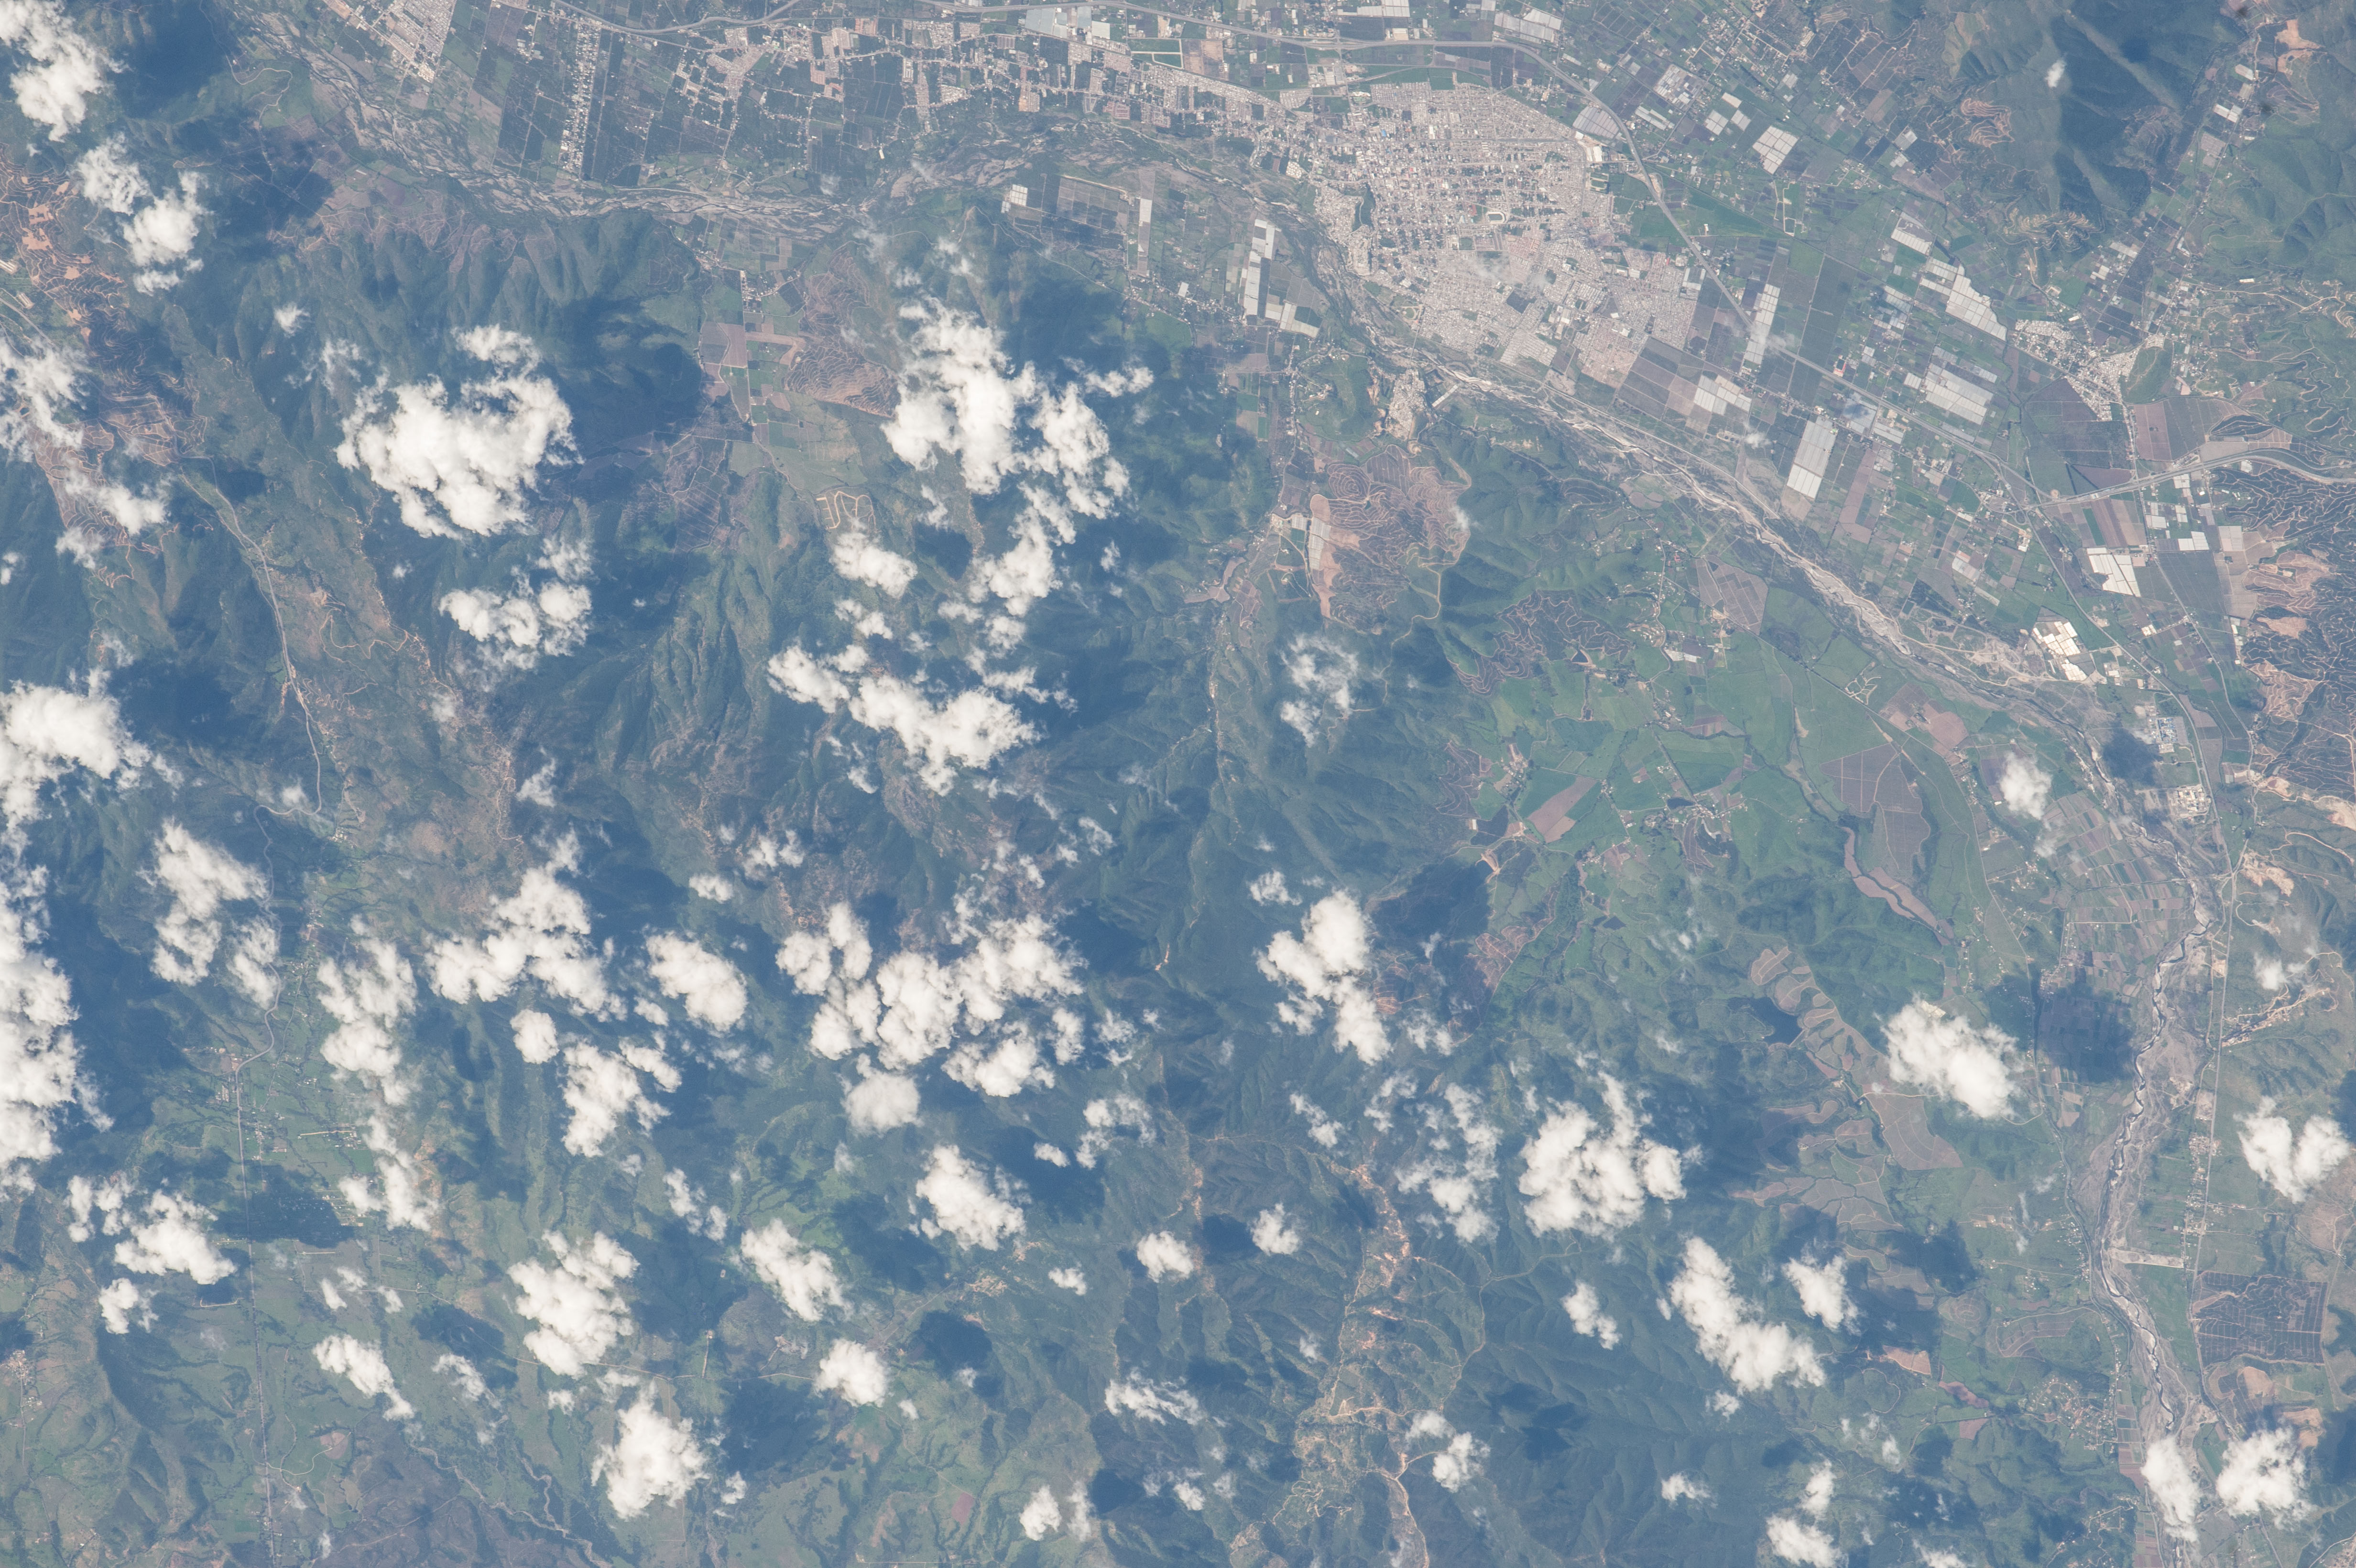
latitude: -32.9
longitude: -71.3
